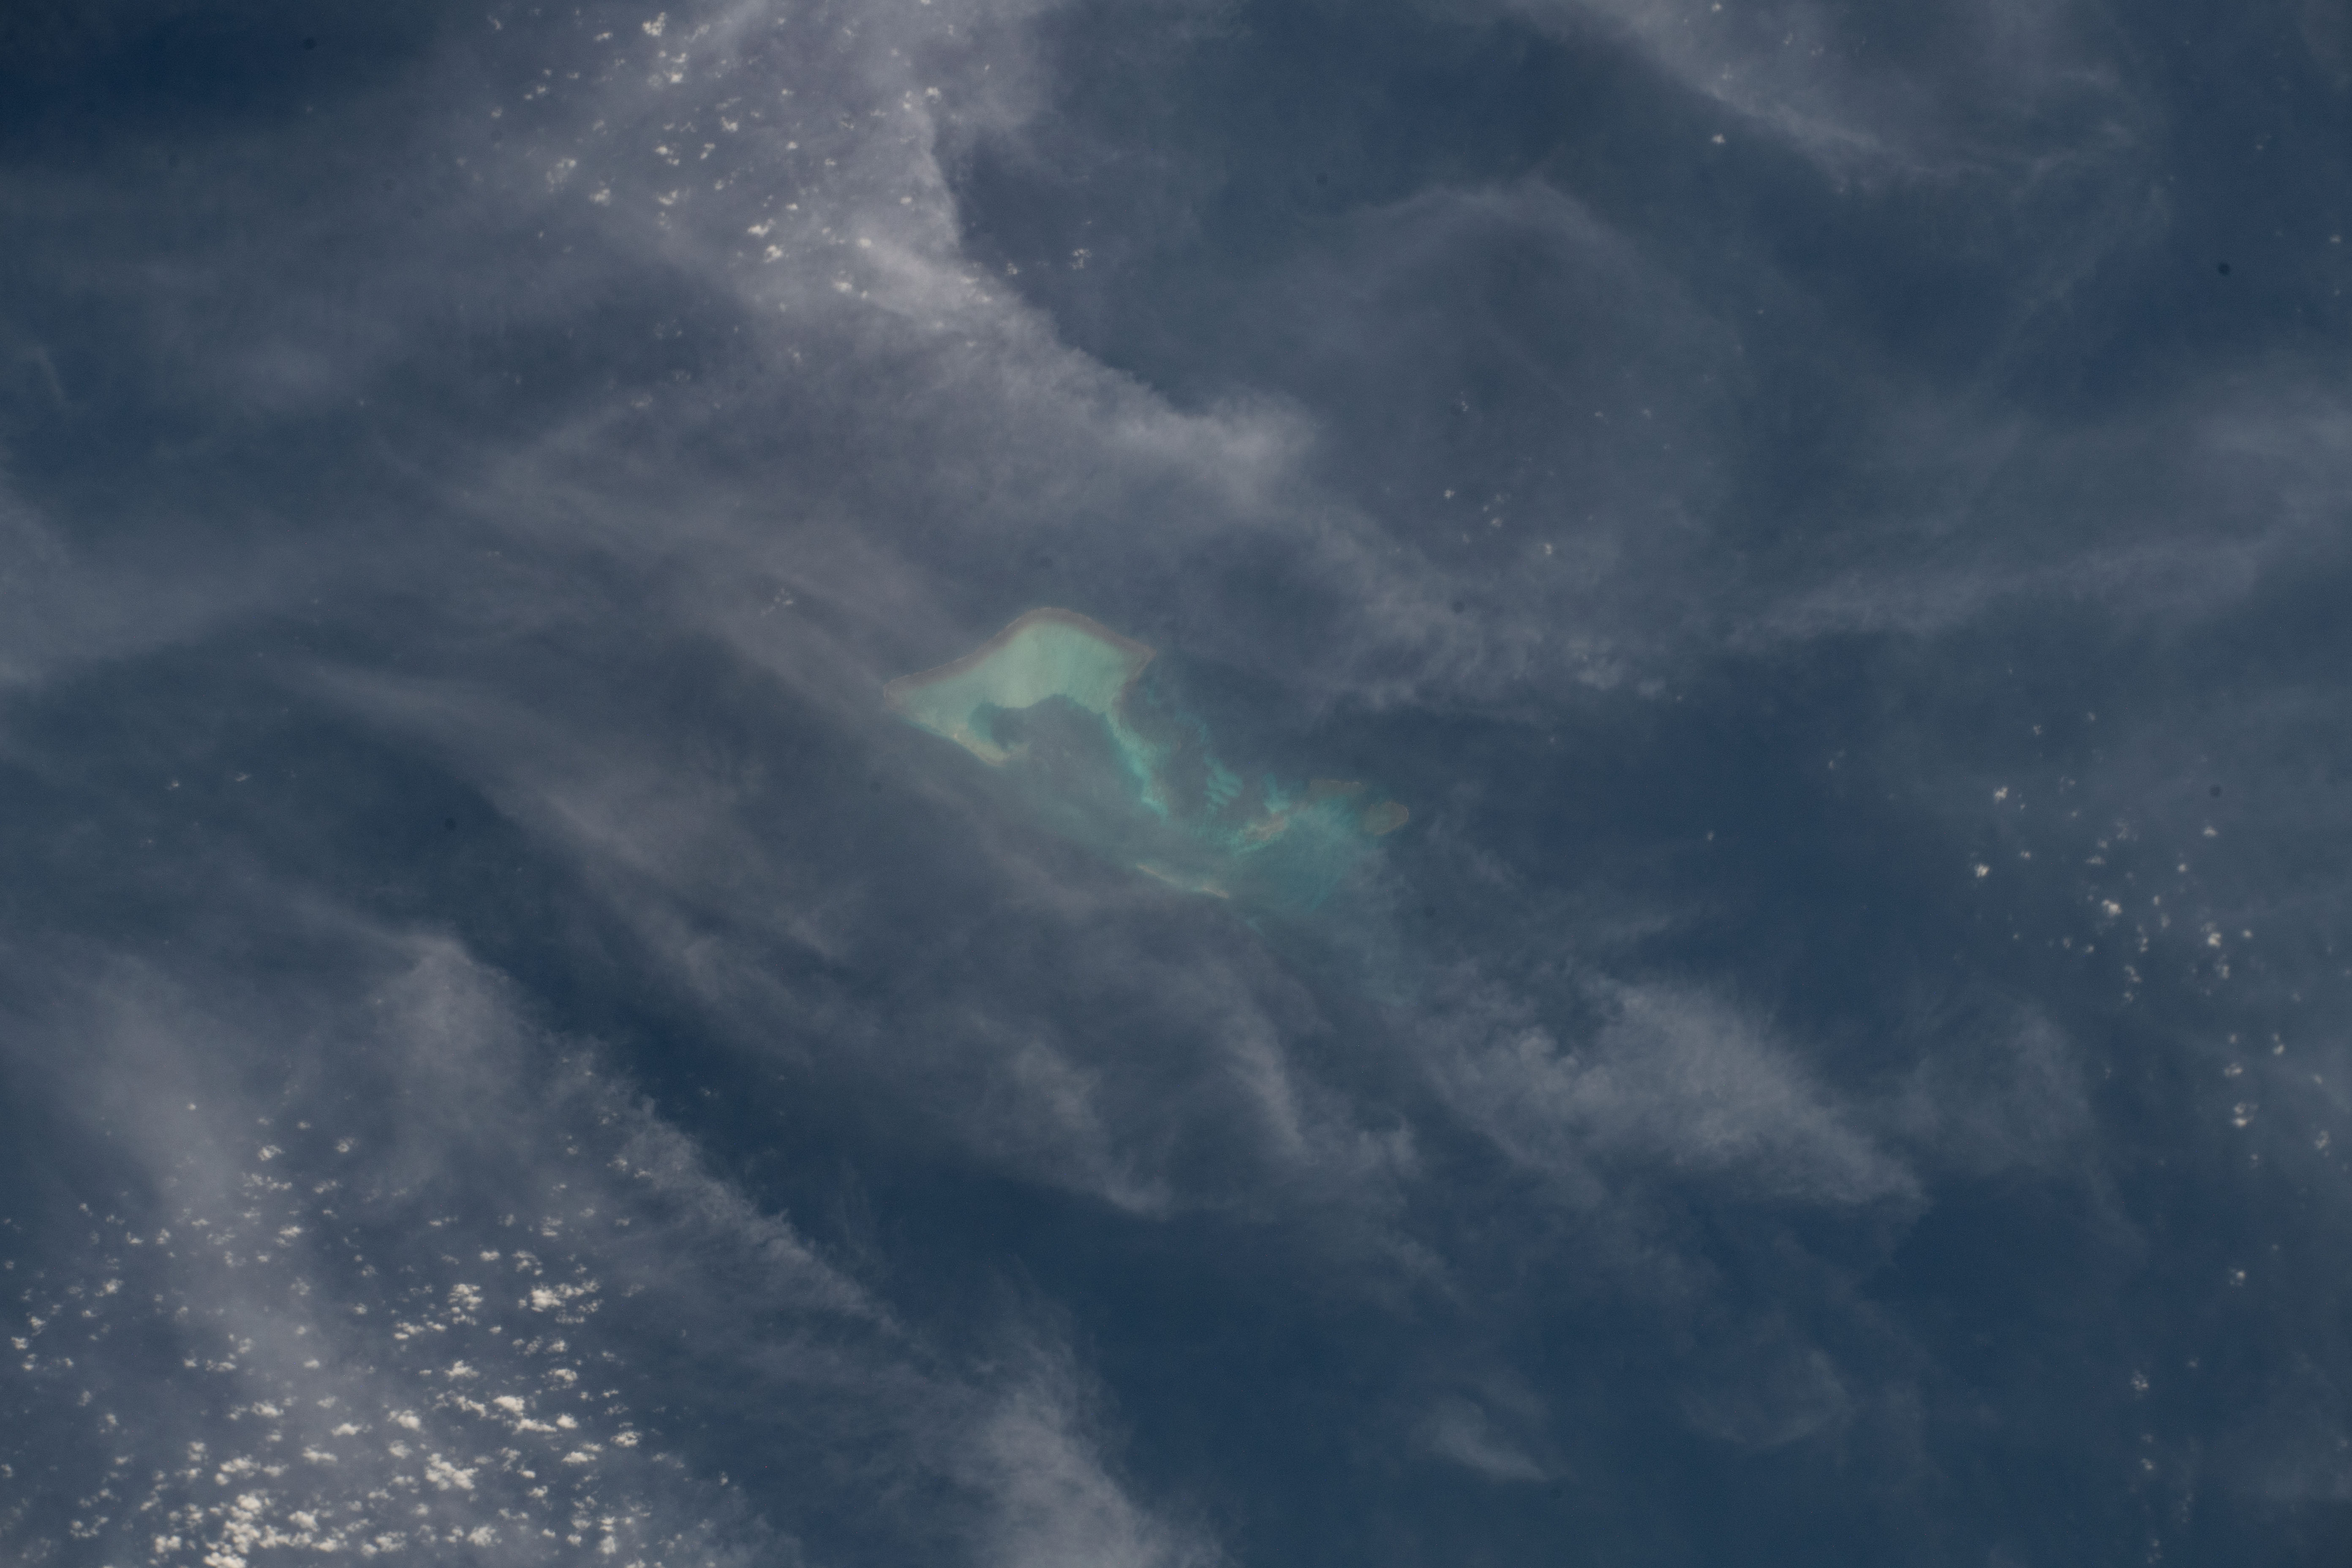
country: LAKSHADWEEP ISLANDS
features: ARABIAN SEA, ISLAND
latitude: 12.0
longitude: 71.8
